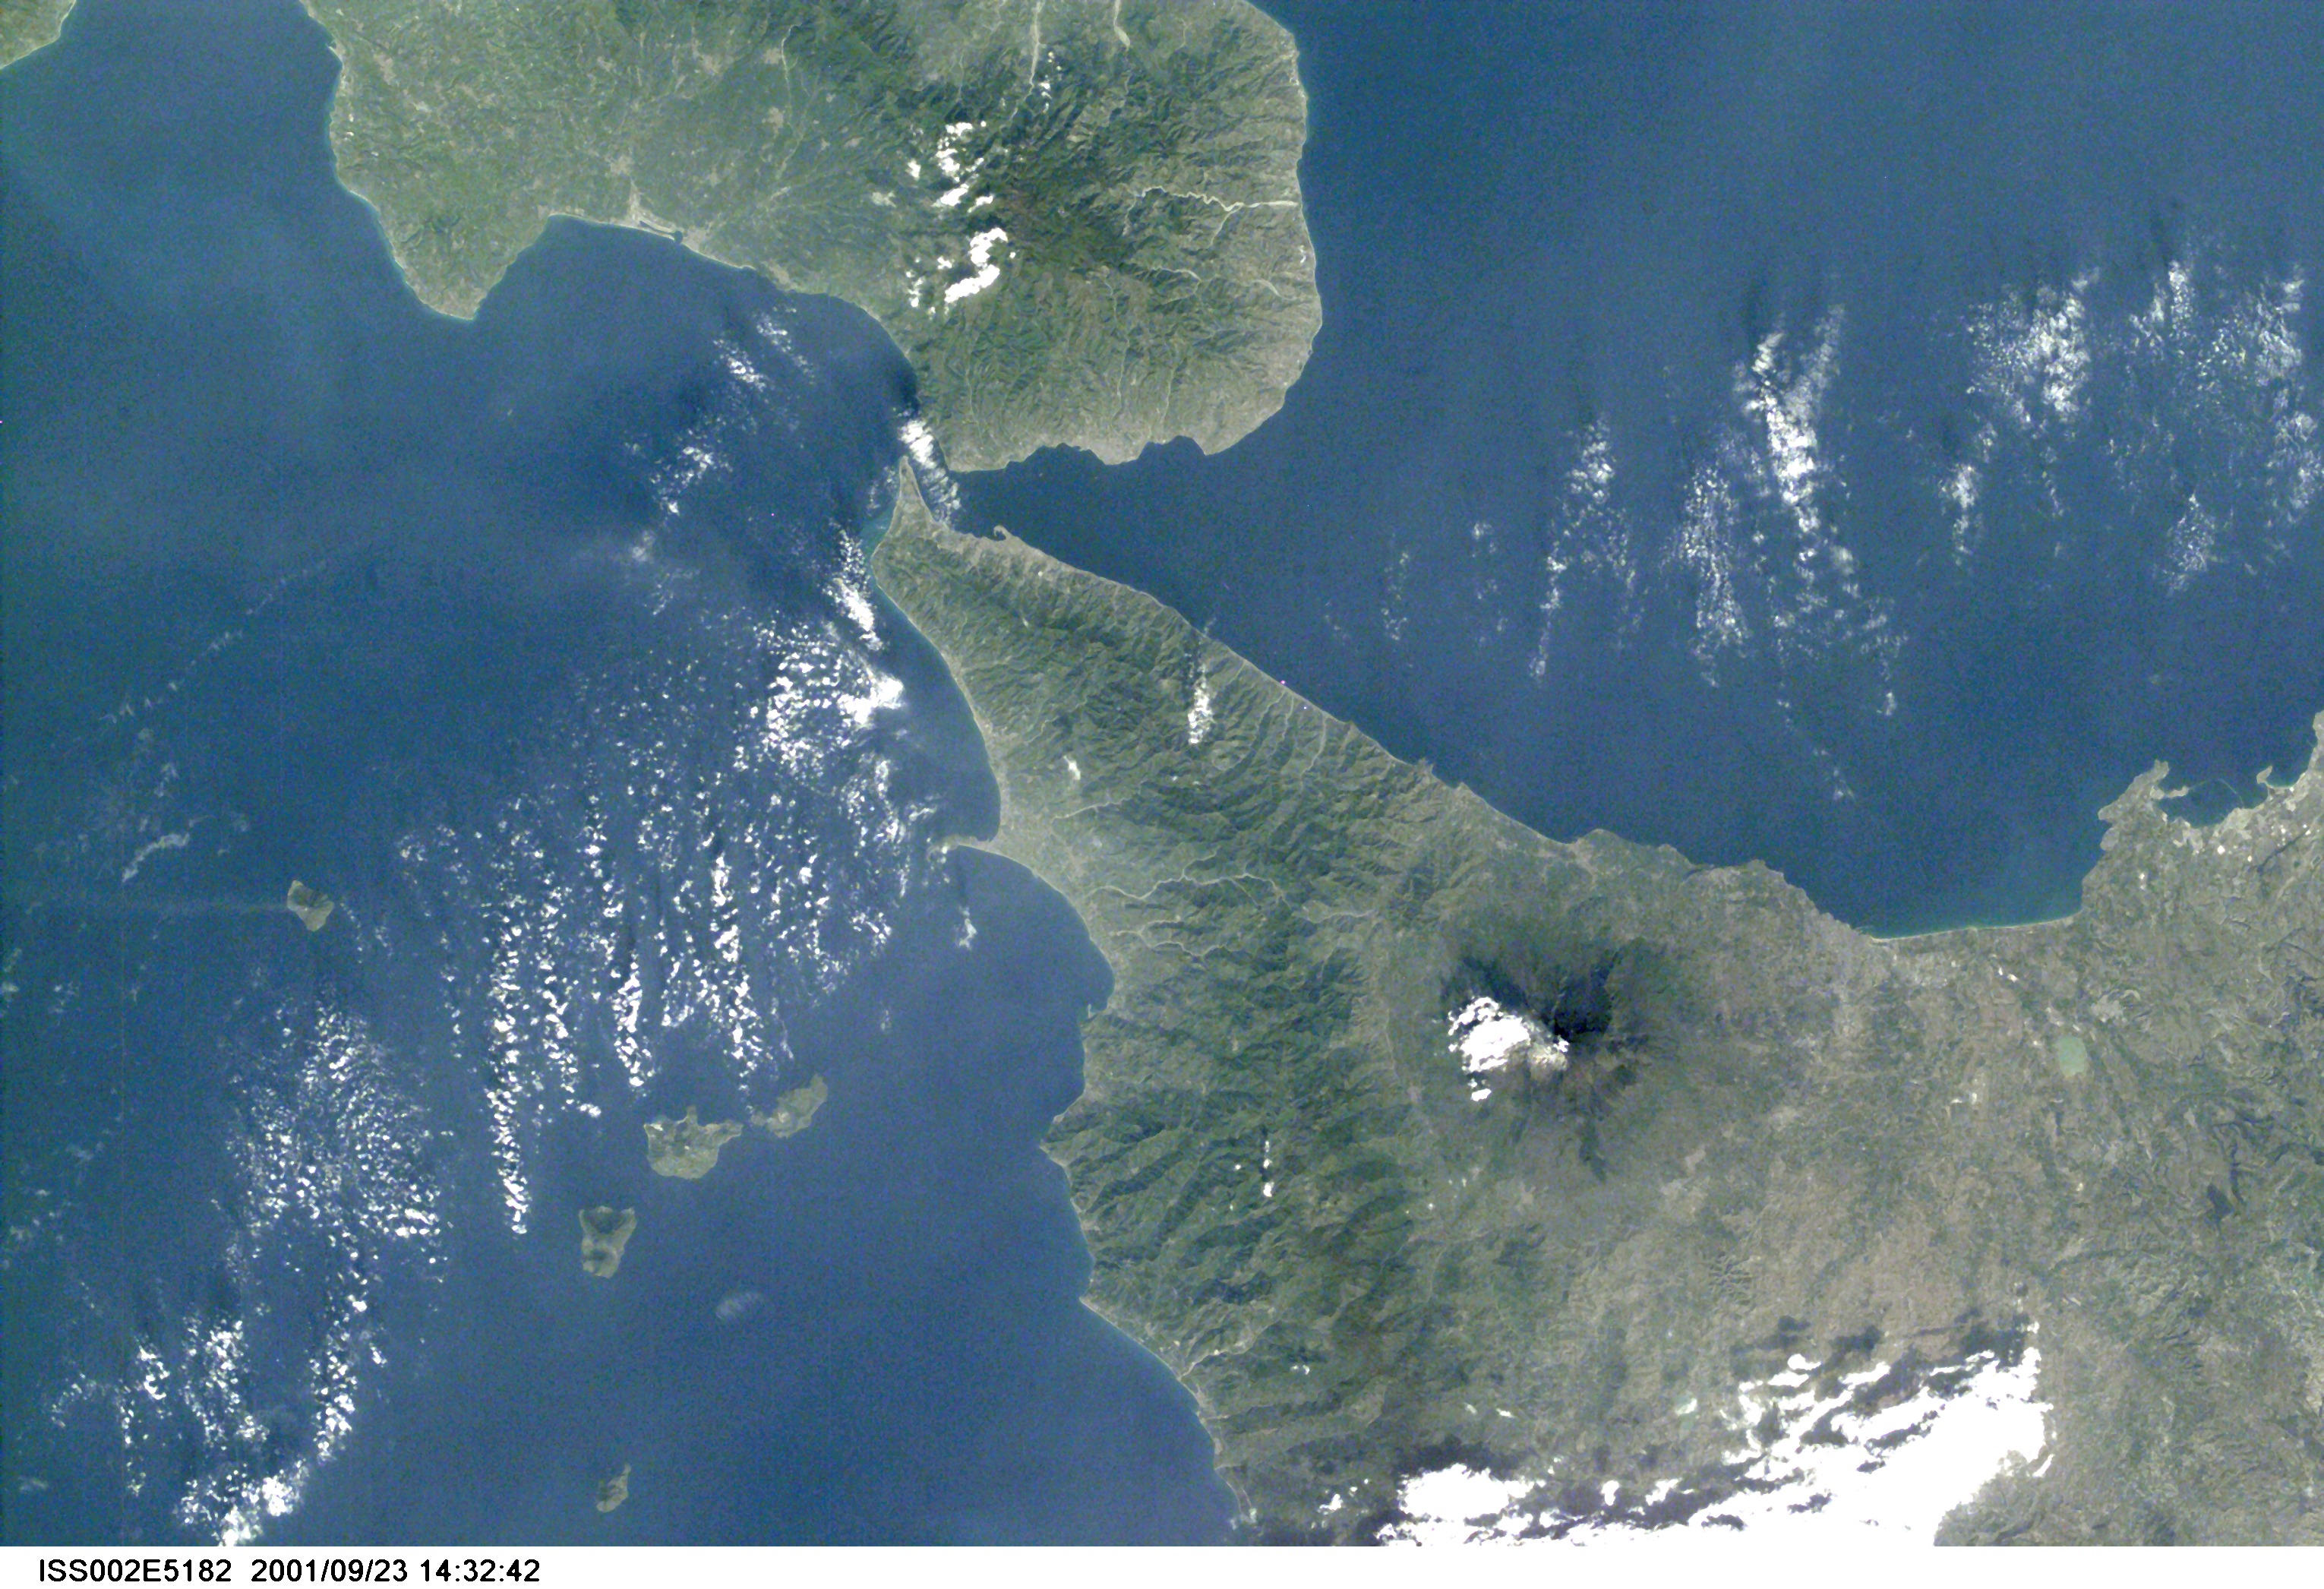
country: SICILY
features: STRAIT OF MESSINA
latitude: 38.0
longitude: 15.5
